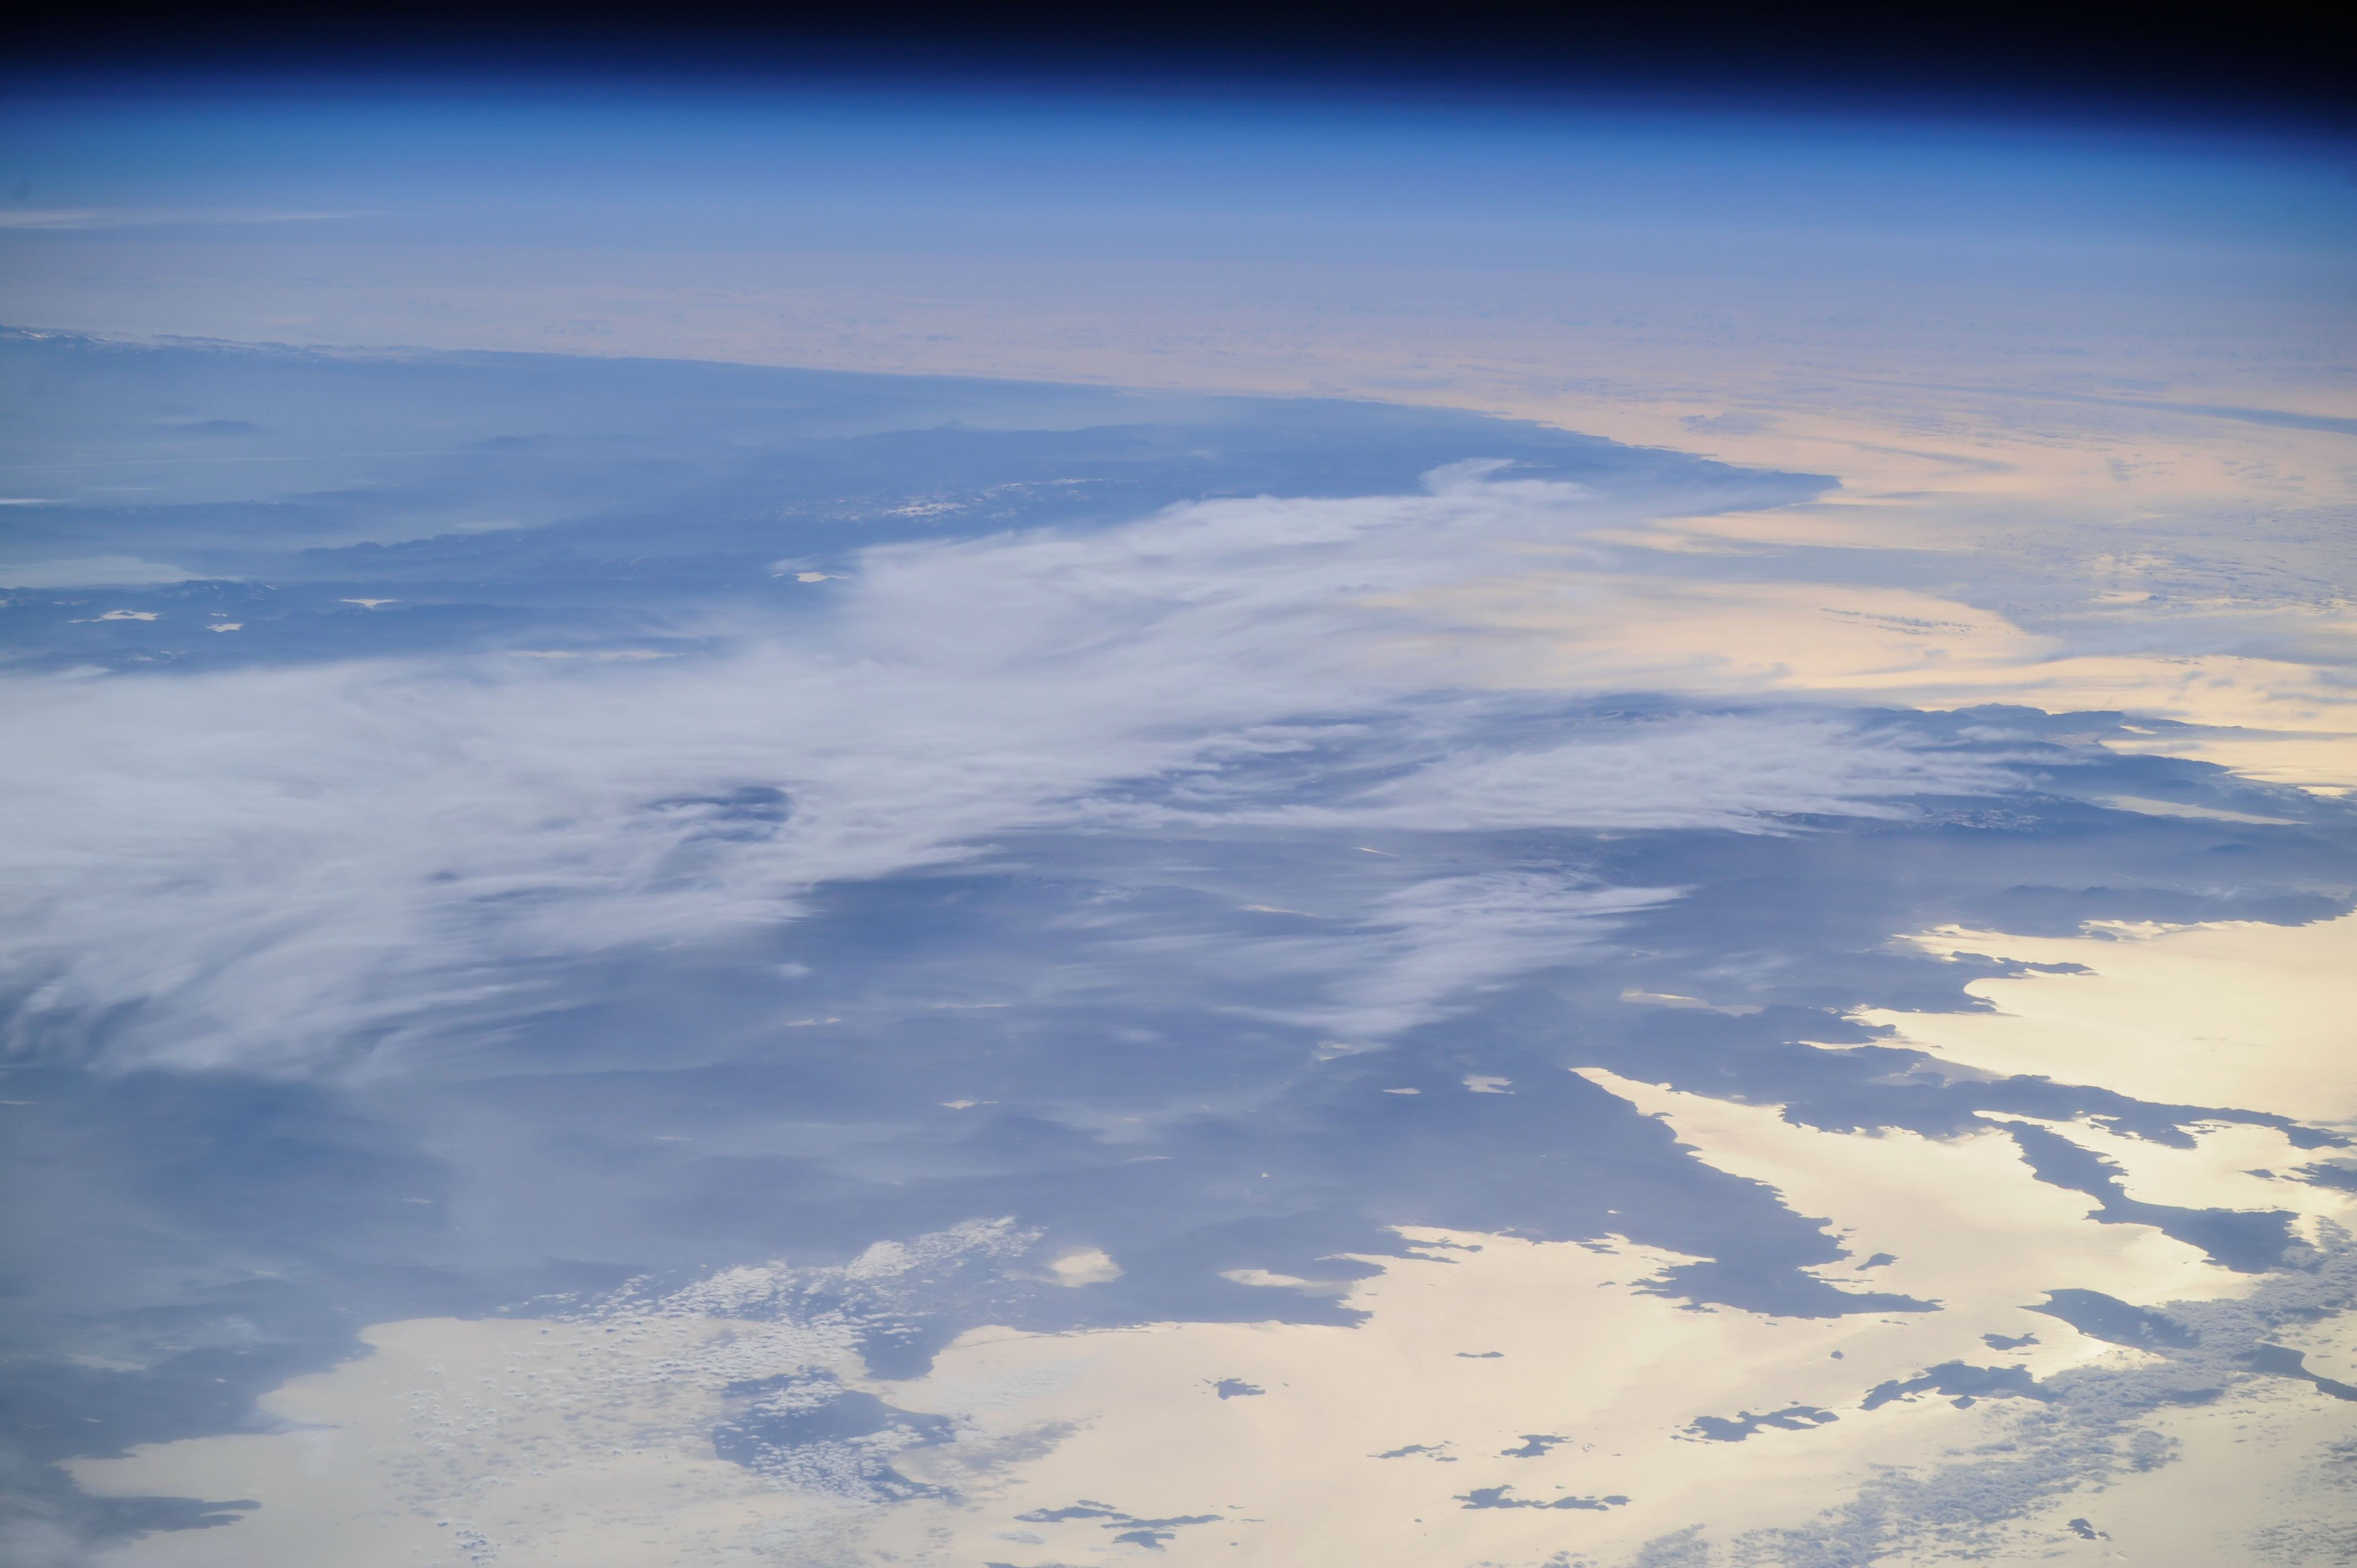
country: TURKEY
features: MEDITERRANEAN SEA, DODECANESE ISLANDS
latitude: 37.0
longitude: 29.4
